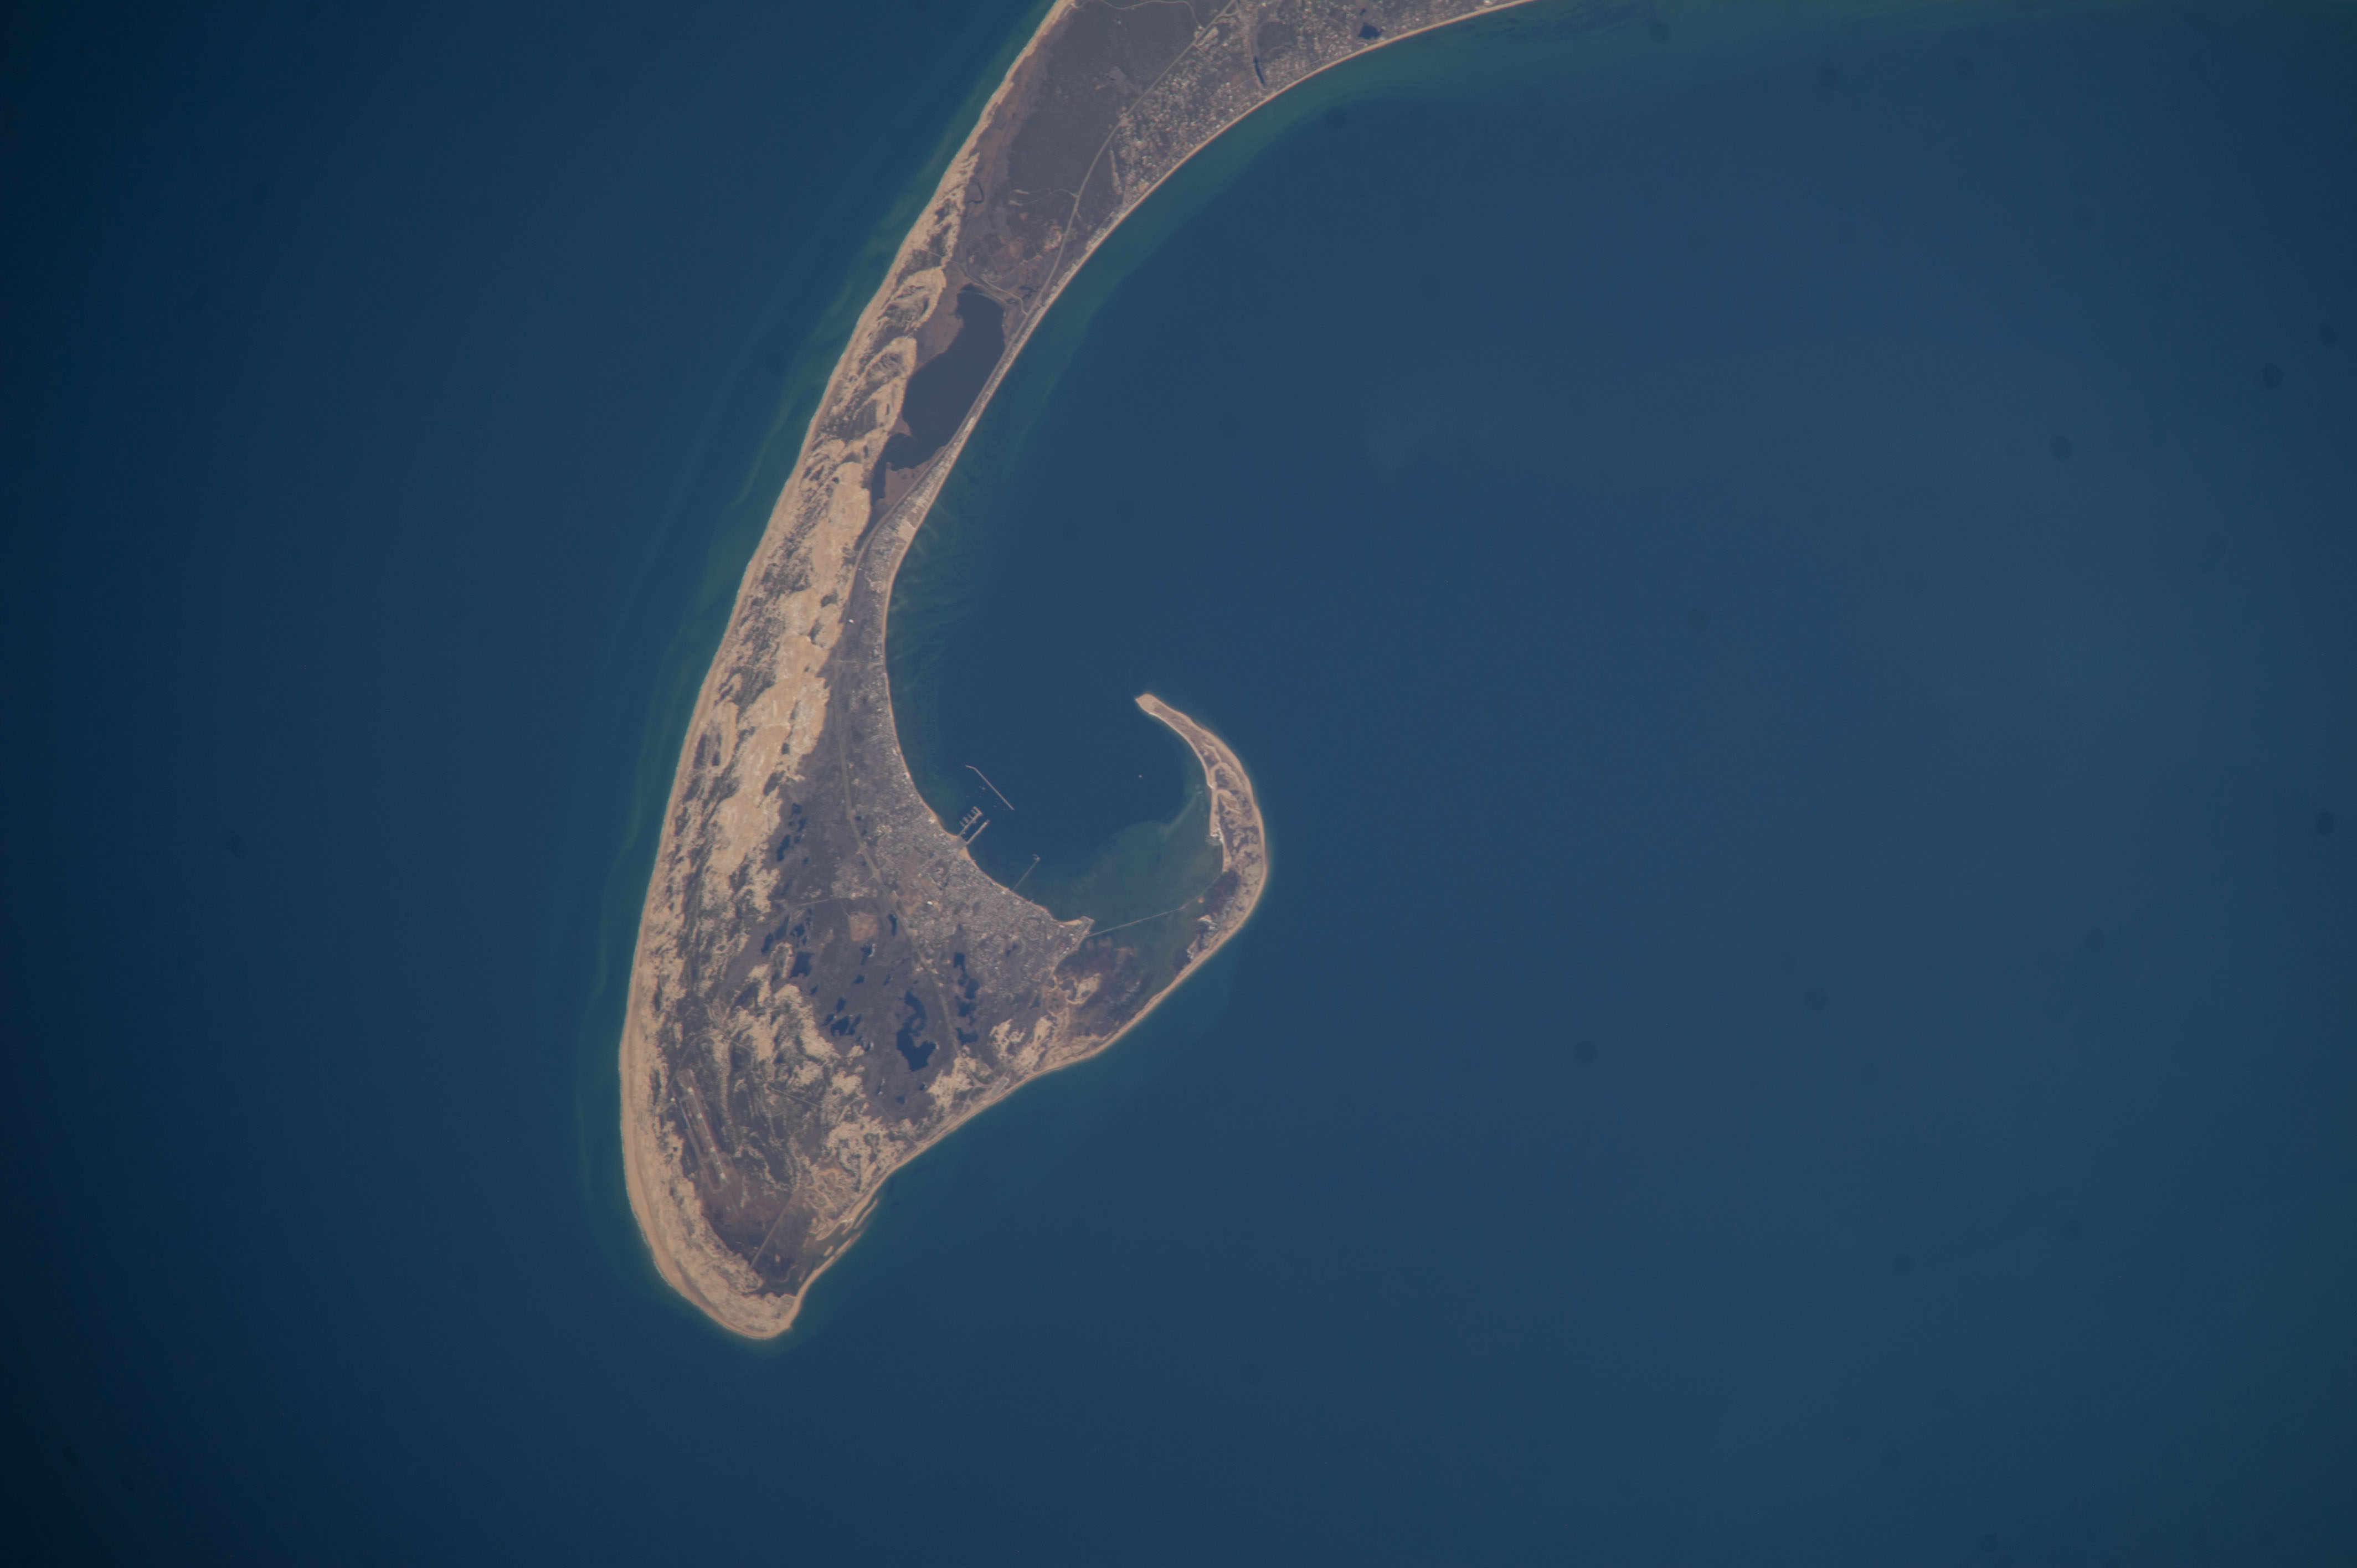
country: USA-MASSACHUSETTS
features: MASSACHUSETTS, CAPE COD BAY, ATLANTIC OCEAN, PROVINCETOWN, PILGRIM HARBOR, HERRING COVE, PROVINCETOWN HARBOR,EAST HARBOR, PROVINCETOWN, N TRURO, MA,CAPE COD BAY, ATLANTIC OCEAN, PROVINCETOWN, HERRING, COVE, RACE POINT, EAST HARBOR, PROVINCETOWN HARBOR, LONG POINT,CAPE COD, MASSACHUSETTS, USA,CAPE COD, PROVINCETOWN, PROVINCETOWN HARBOR, HERRIRNG COVE, EAST HARBOR, NORTH TRURO,CENTER POINT IS ON THE NORTHERN TIP OF CAPE COD, MASS.,CAPE COD, CAPE CODE BAY, E. MASSACHUSETTS, W. ATLANTIC OCEAN. PROVINCETOWN, PROVINCETOWN HARBOR, TRURO,USA-MASSACHUSETTS, CAPE CODE B., PROVINCETOWN HARBOR, HERRING COVE, EAST HARBOR, ATLANTIC O.,CAPE COD, PROVINCETOWN, USA, 42.03,-70.18,PROVINCETOWN MA, NORTH TRURO MA, RACE POINT, PROVINCETOWN MUNICIPAL AIRPORT (KPVC), PROVINCETOWN HARBOR, CAPE COD NATIONAL SEASHORE,CAPE COD MA
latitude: 42.0
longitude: -70.2
